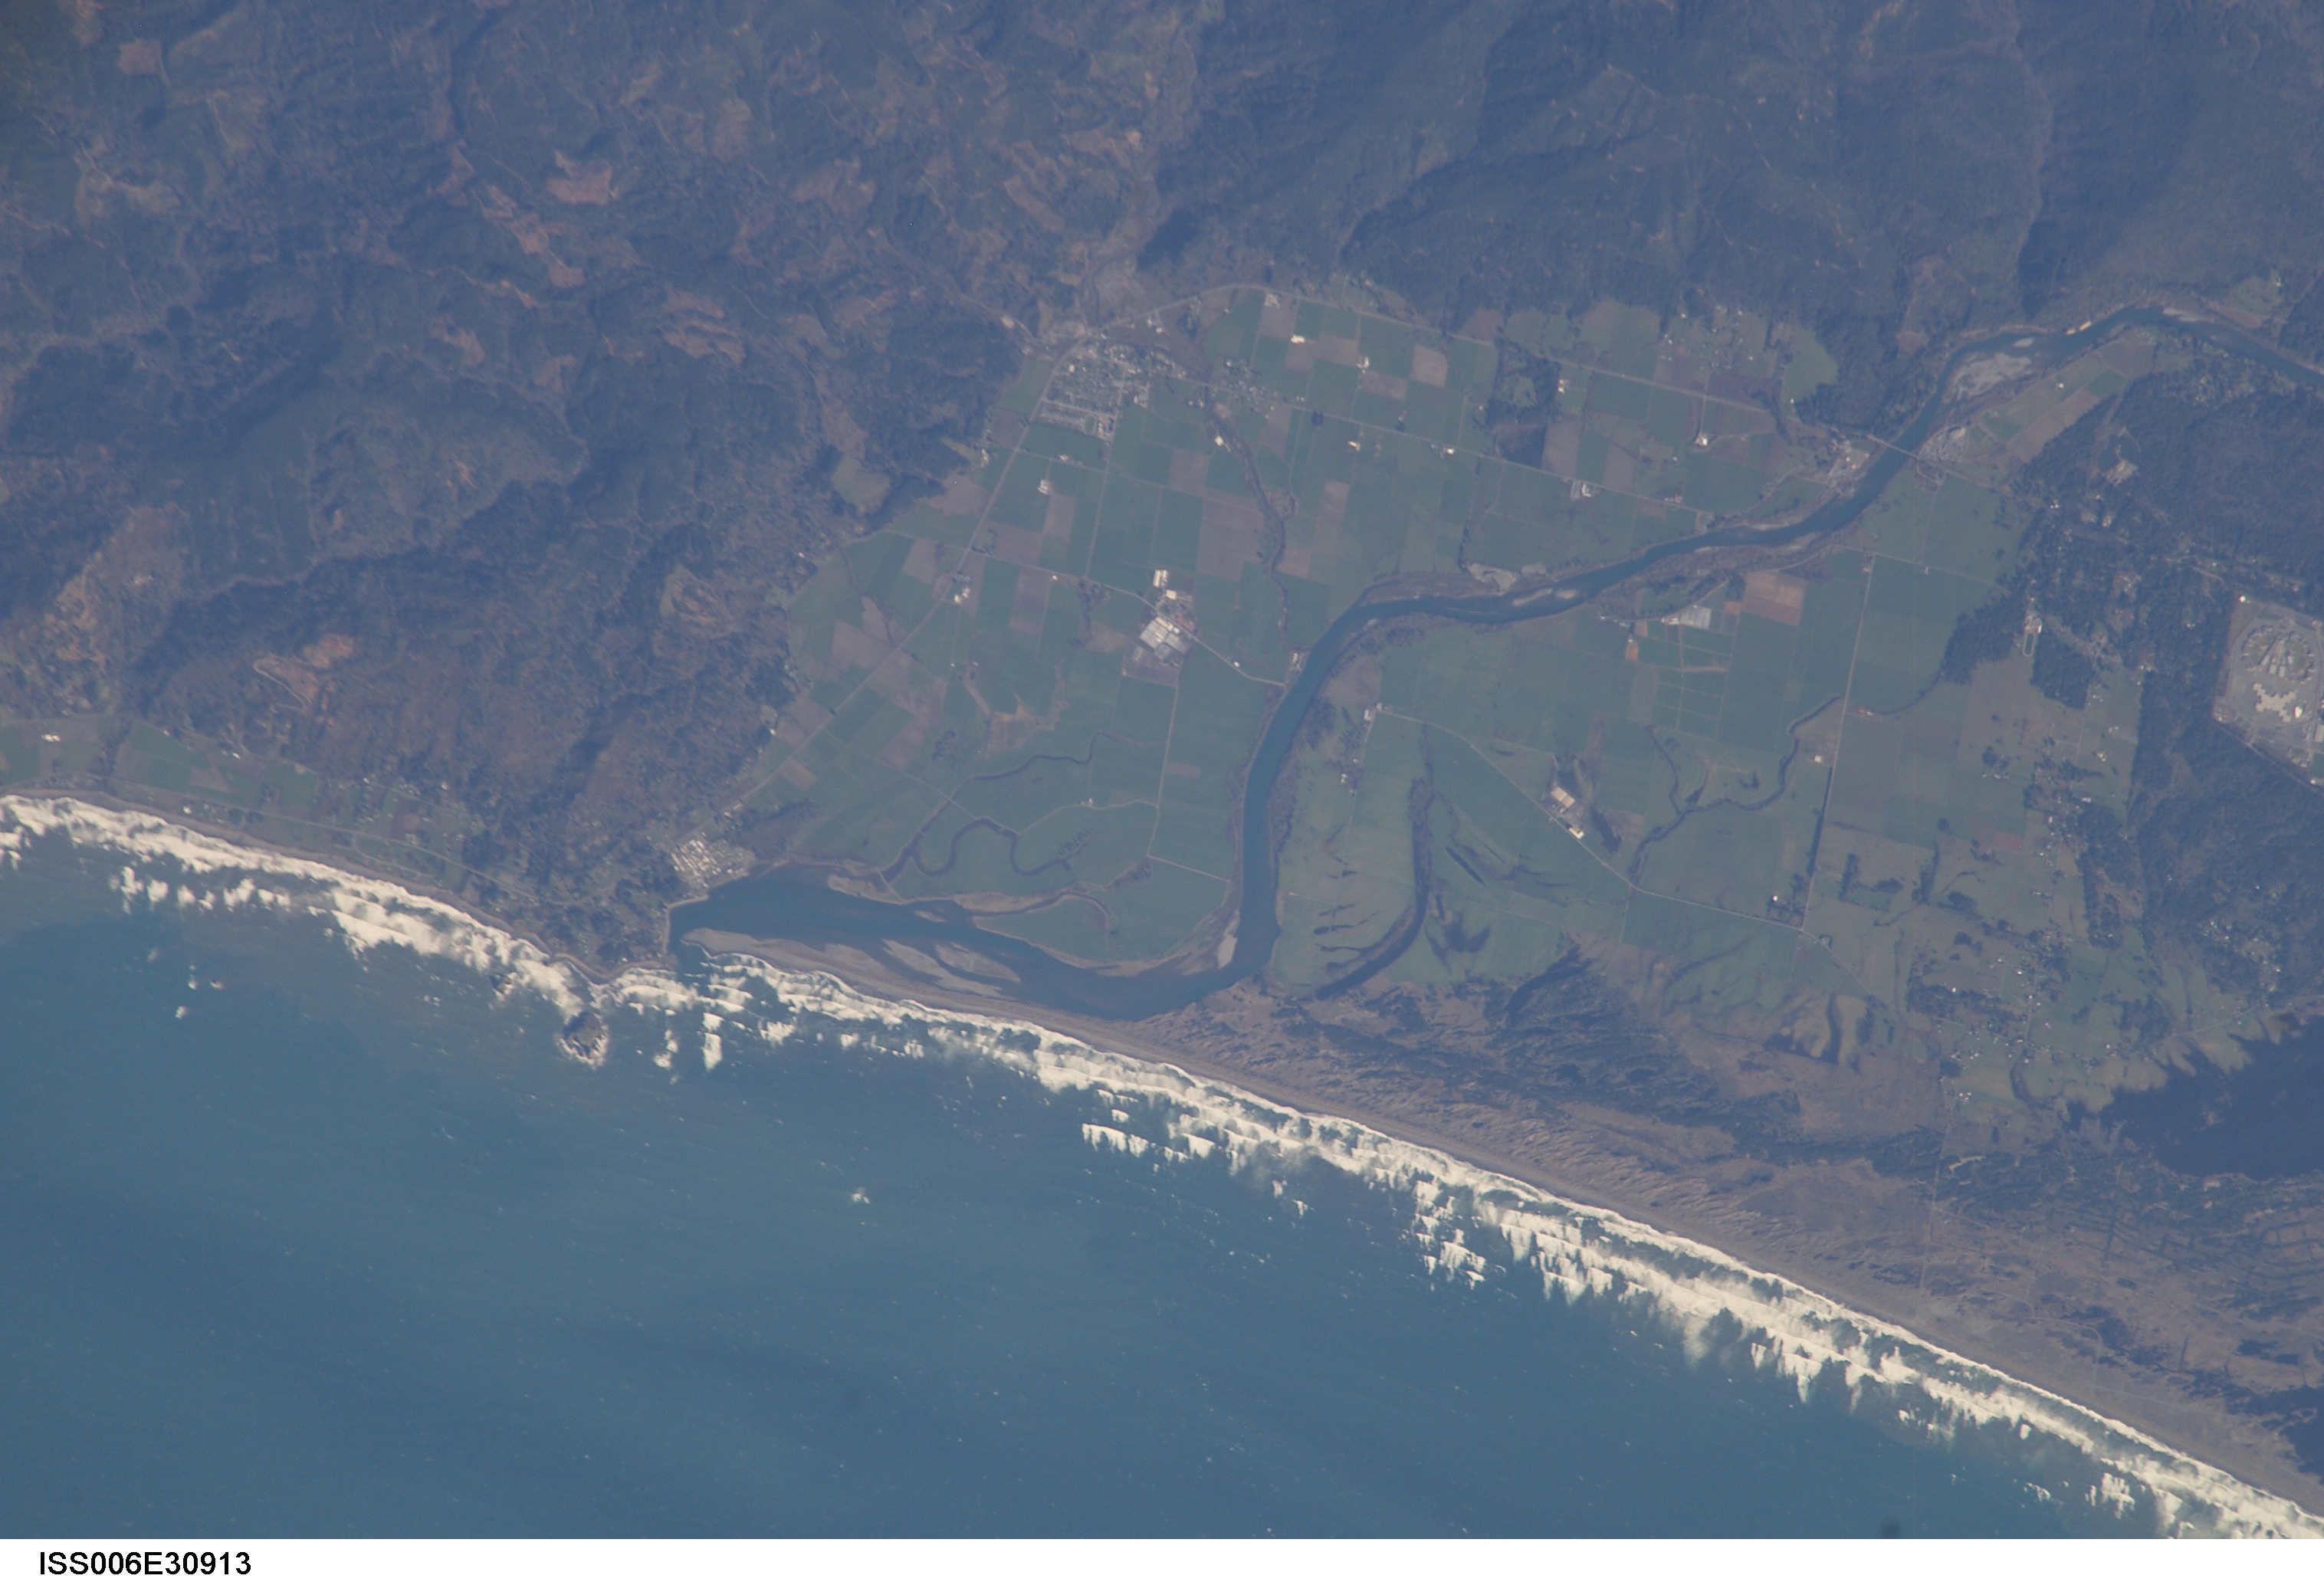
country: USA-OREGON
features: SMITH RIVER, COAST
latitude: 42.0
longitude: -124.5
